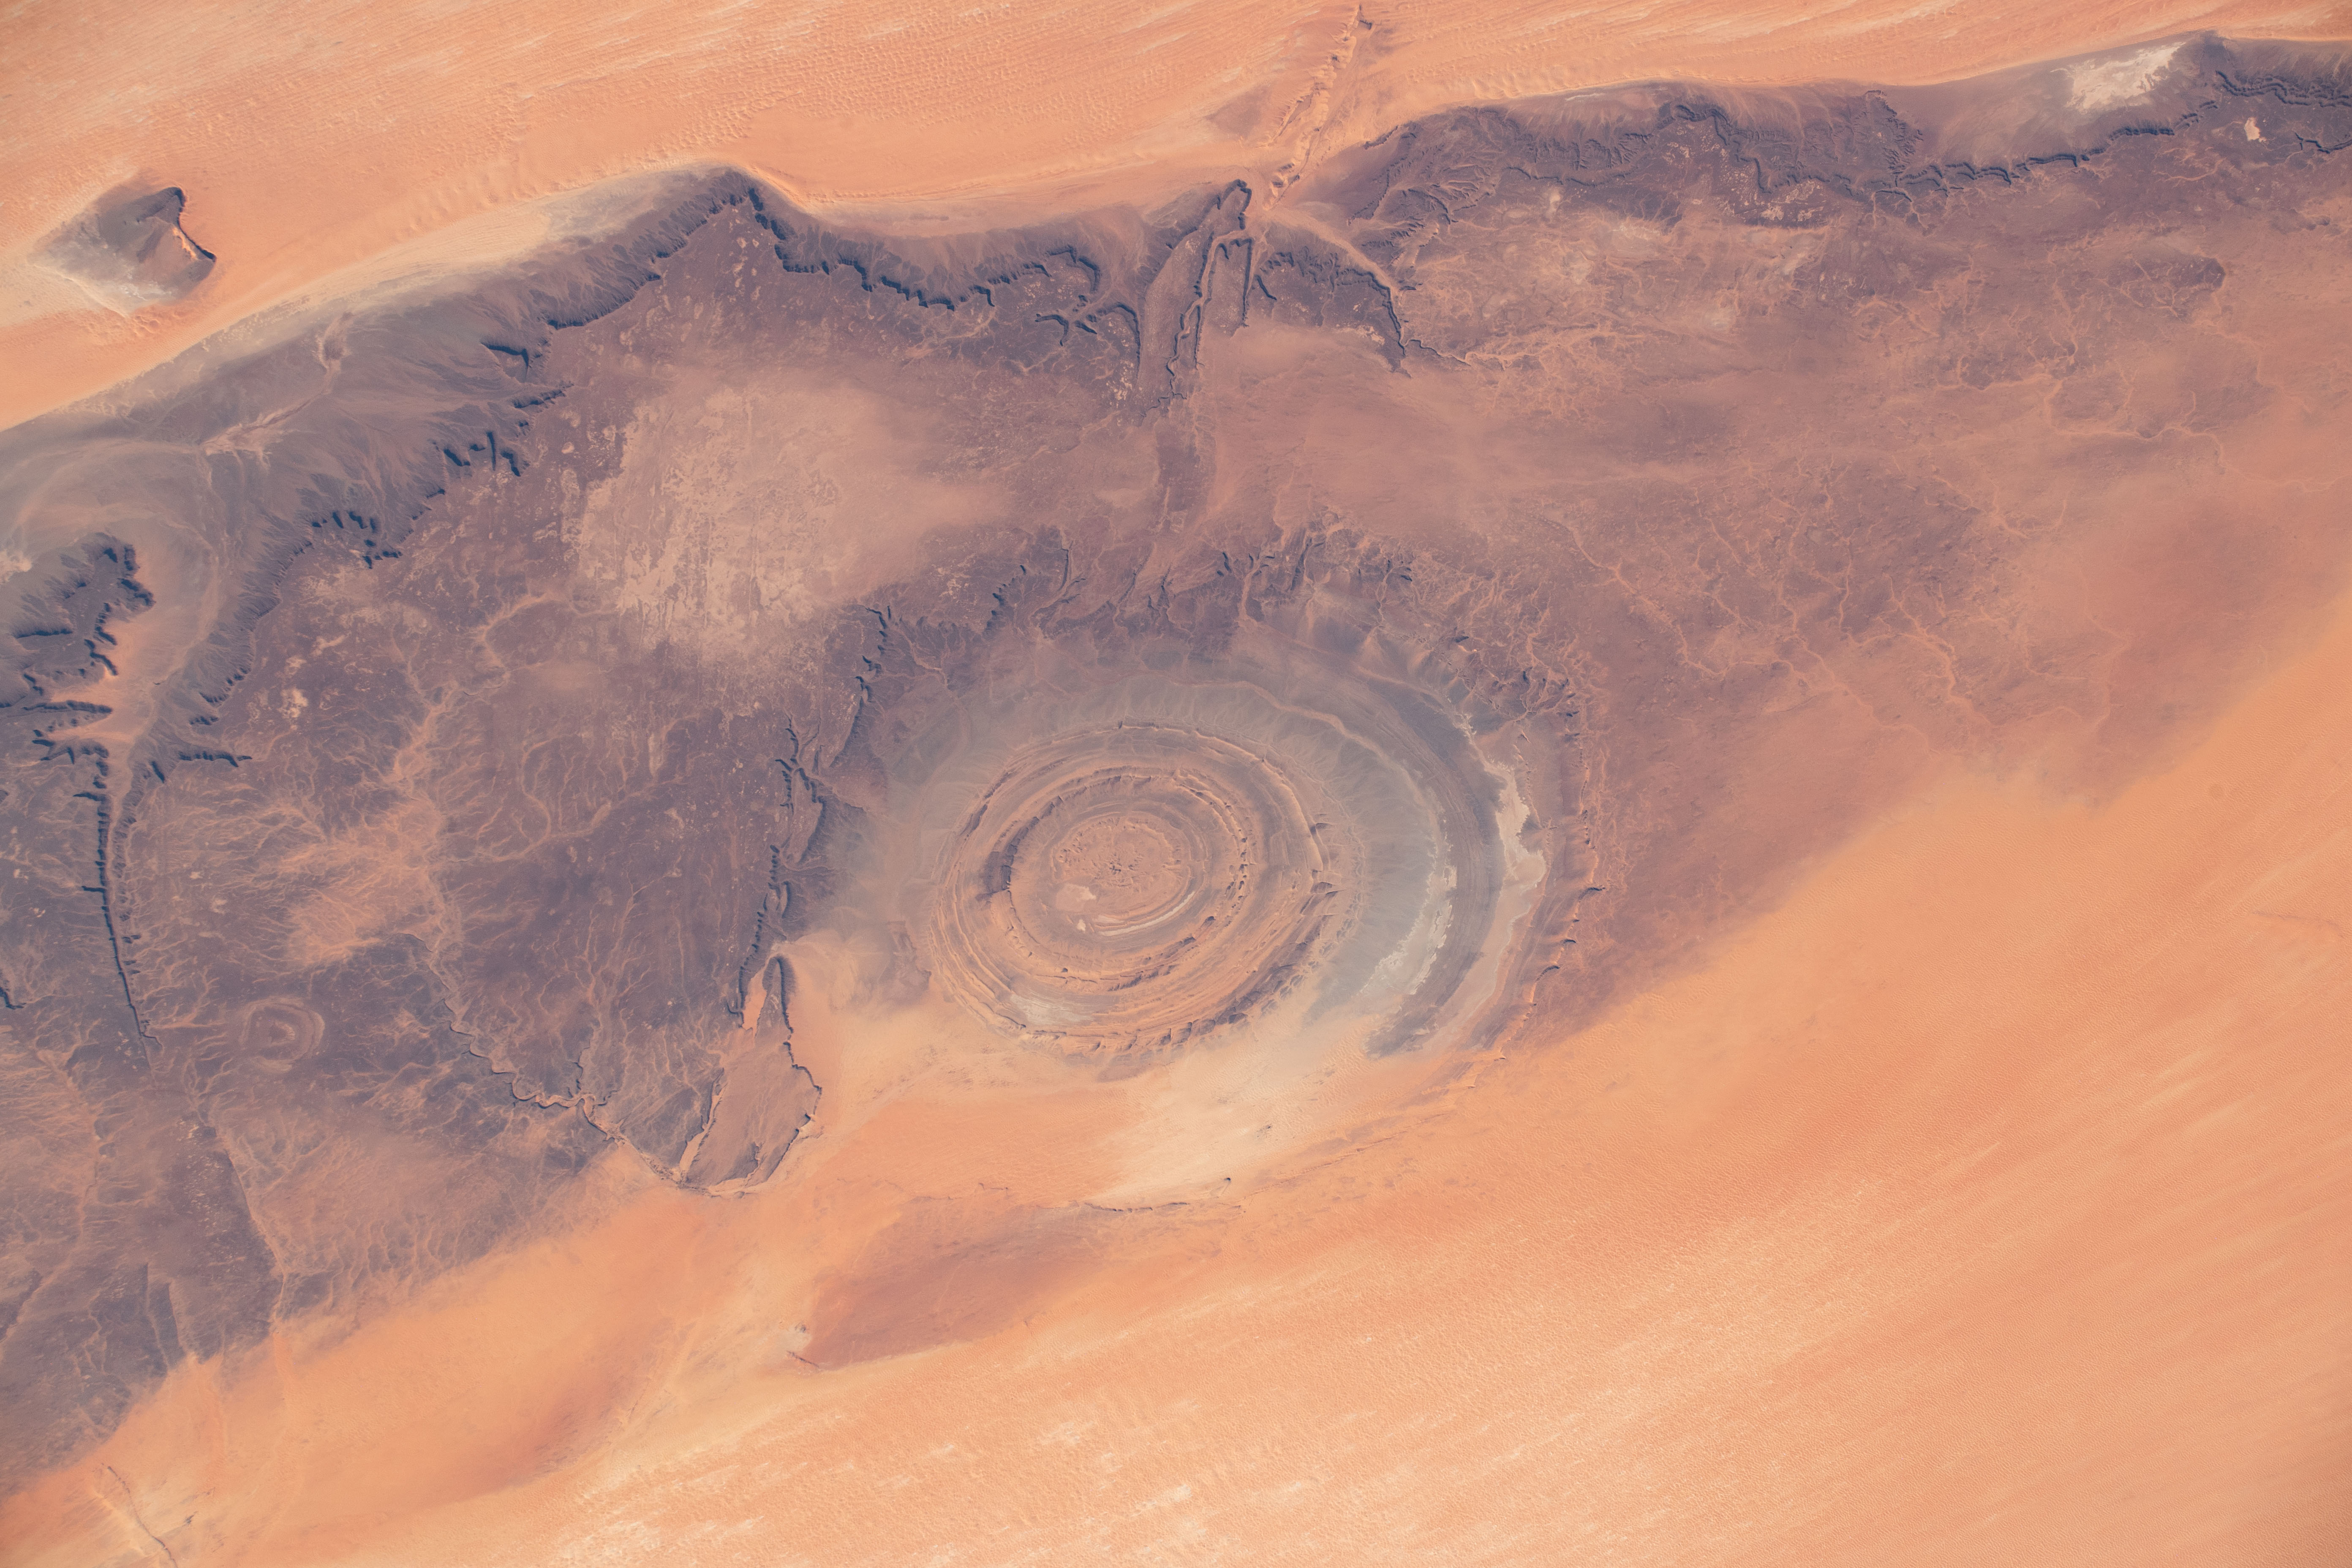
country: MAURITANIA
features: RICHAT STRUCTURE
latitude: 21.2
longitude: -11.4
